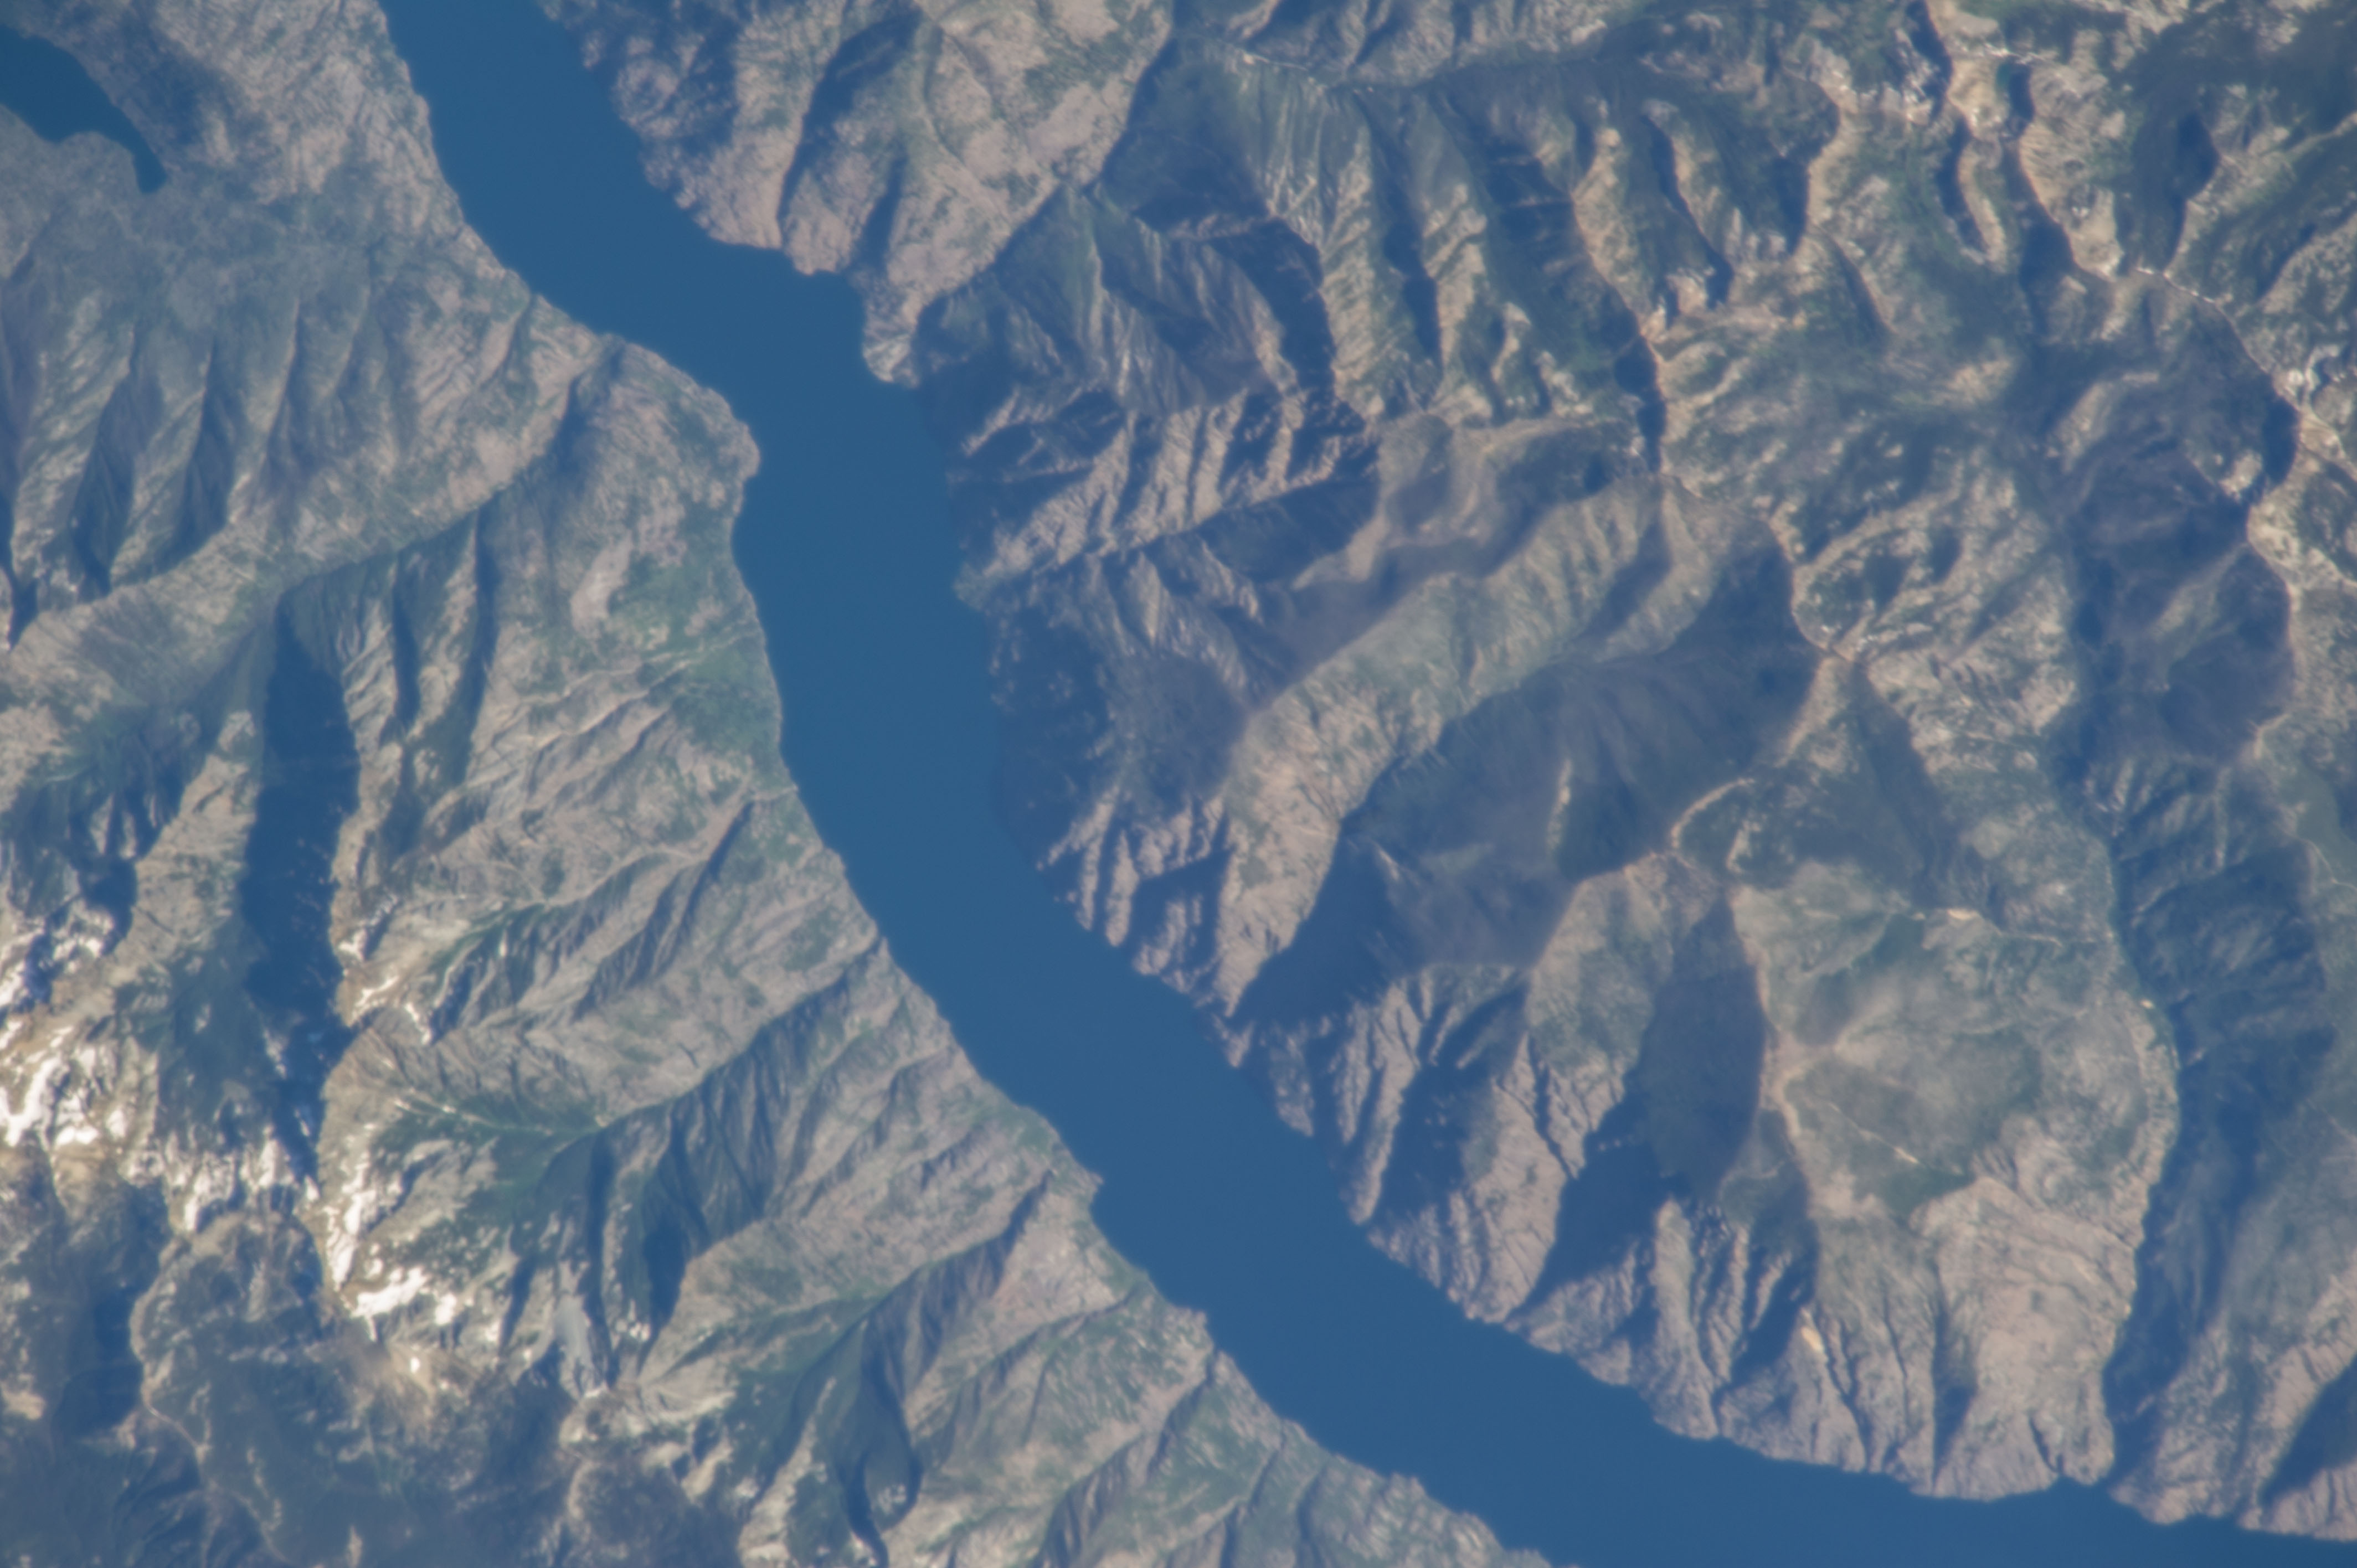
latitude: 48.1
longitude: -120.5
